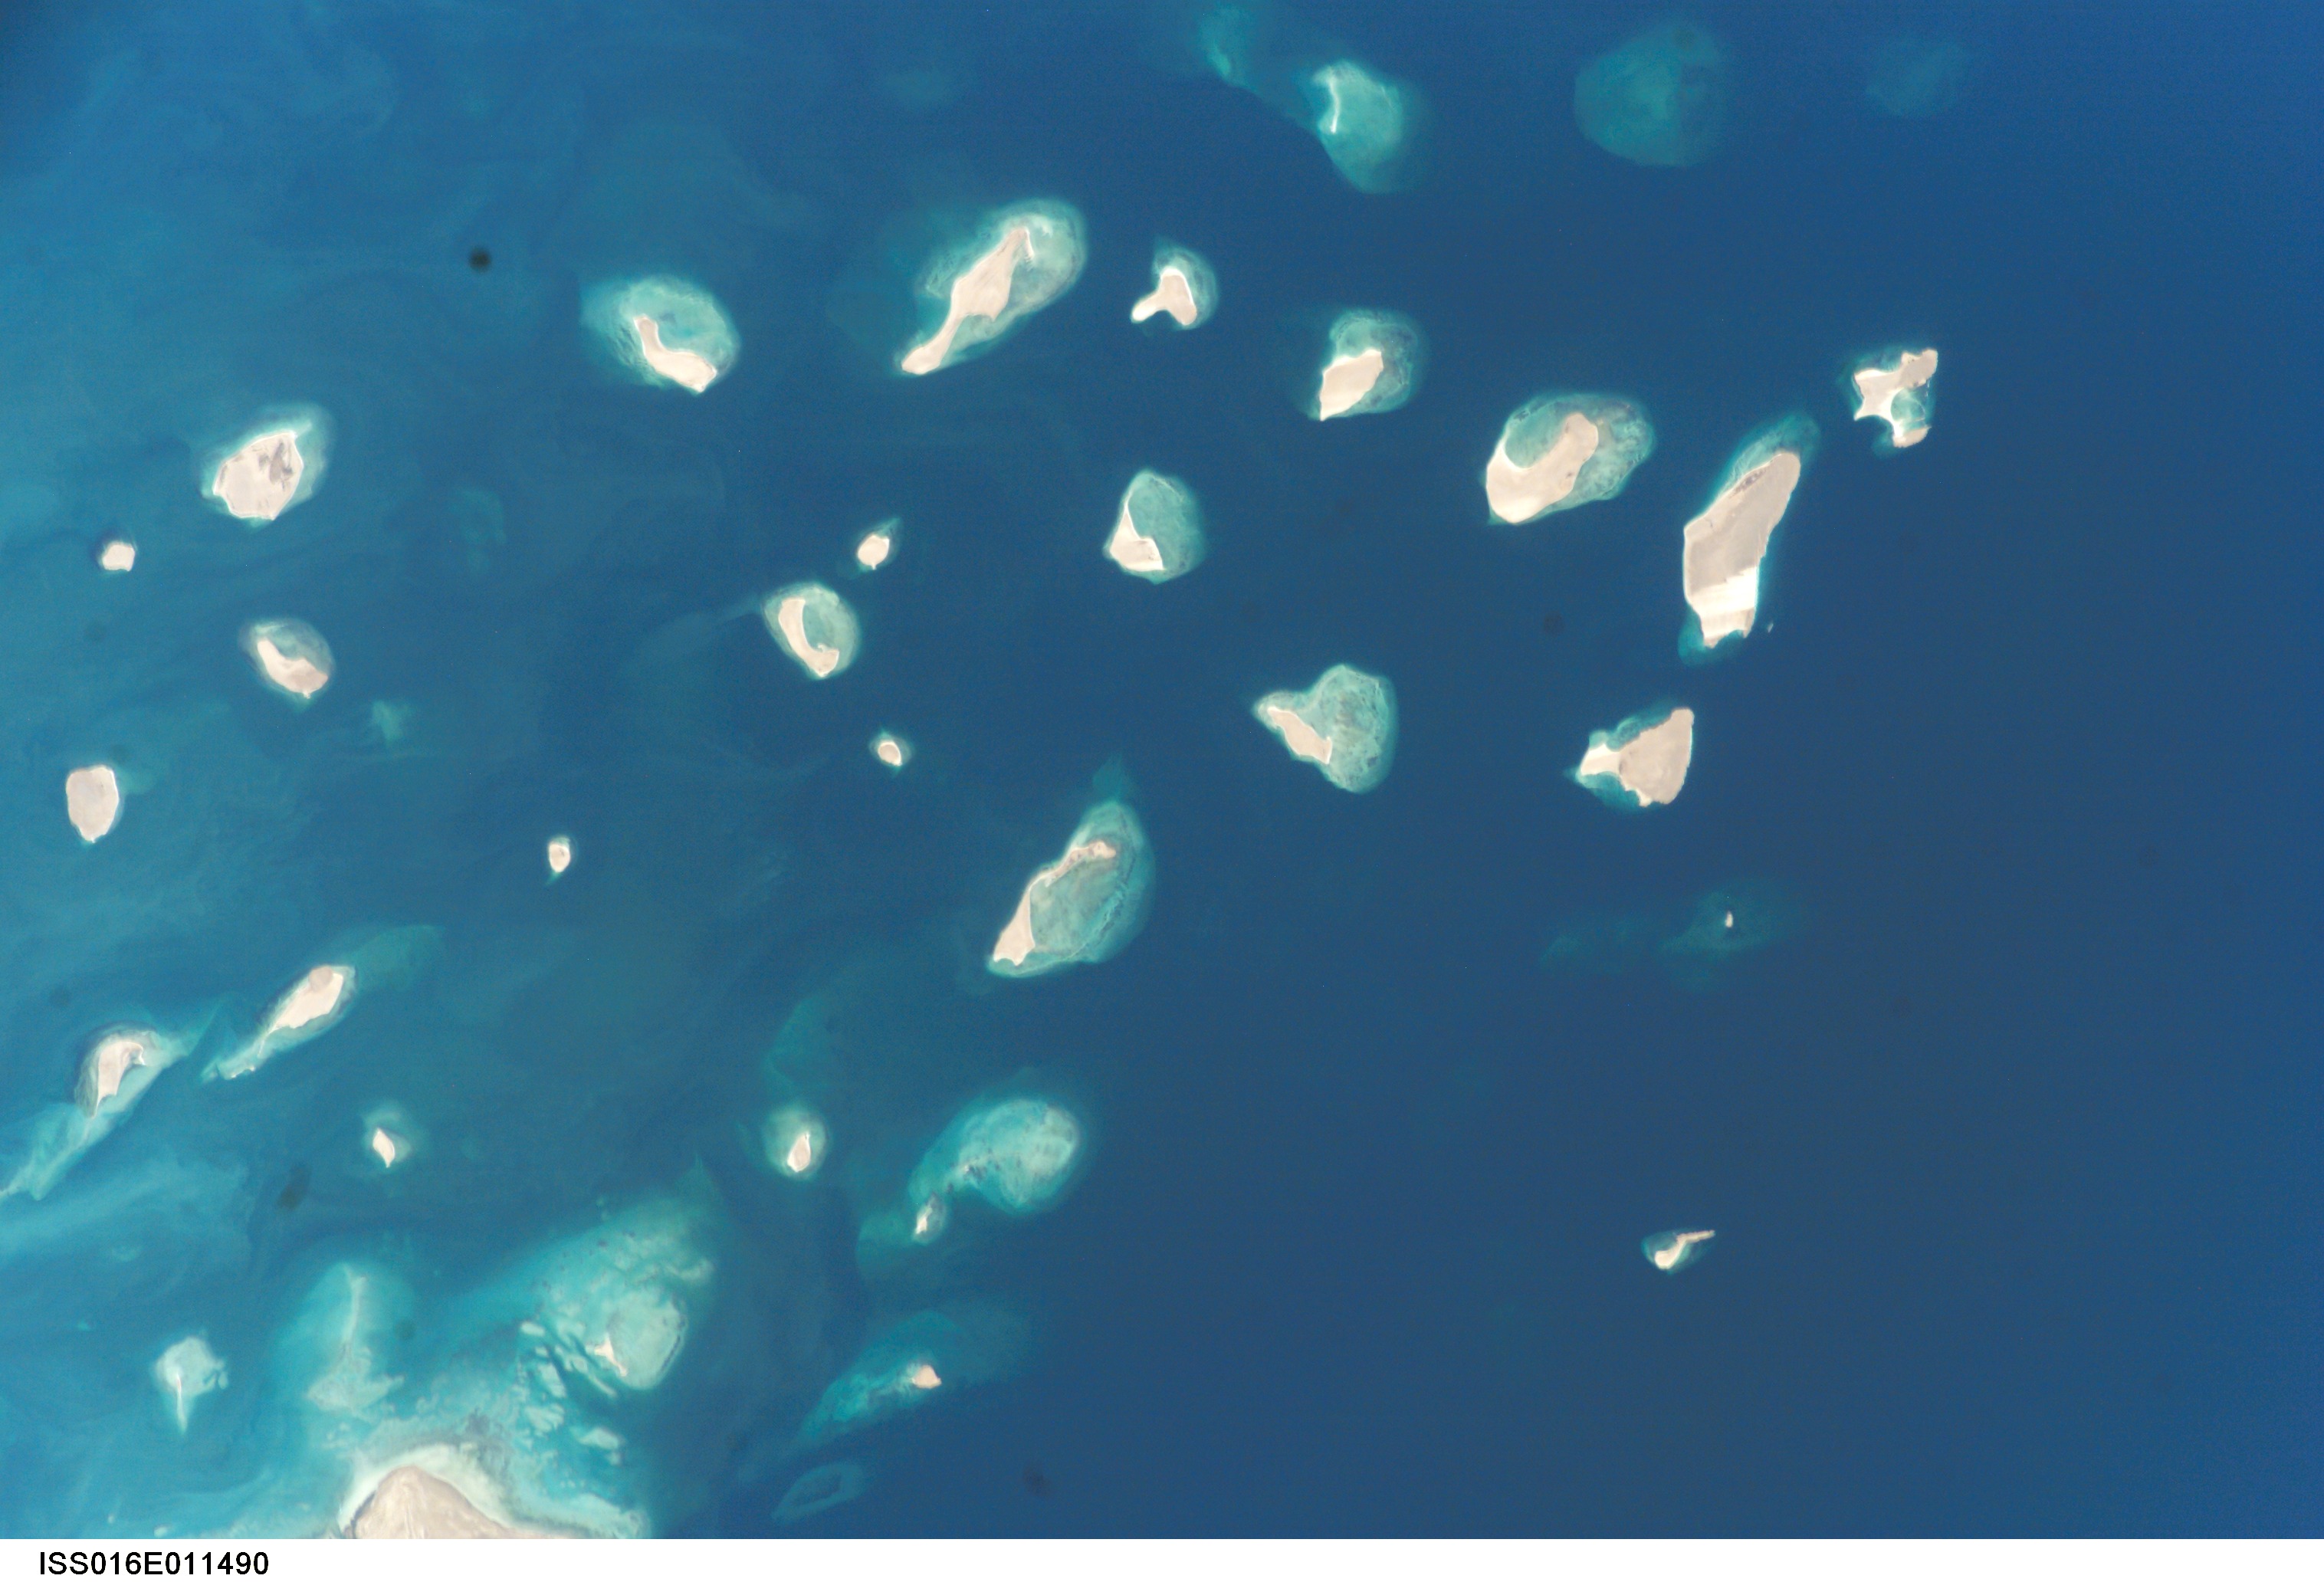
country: ERITREA
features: DEHALAK ARCHIPELAGO, RED SEA
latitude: 15.5
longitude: 40.5
